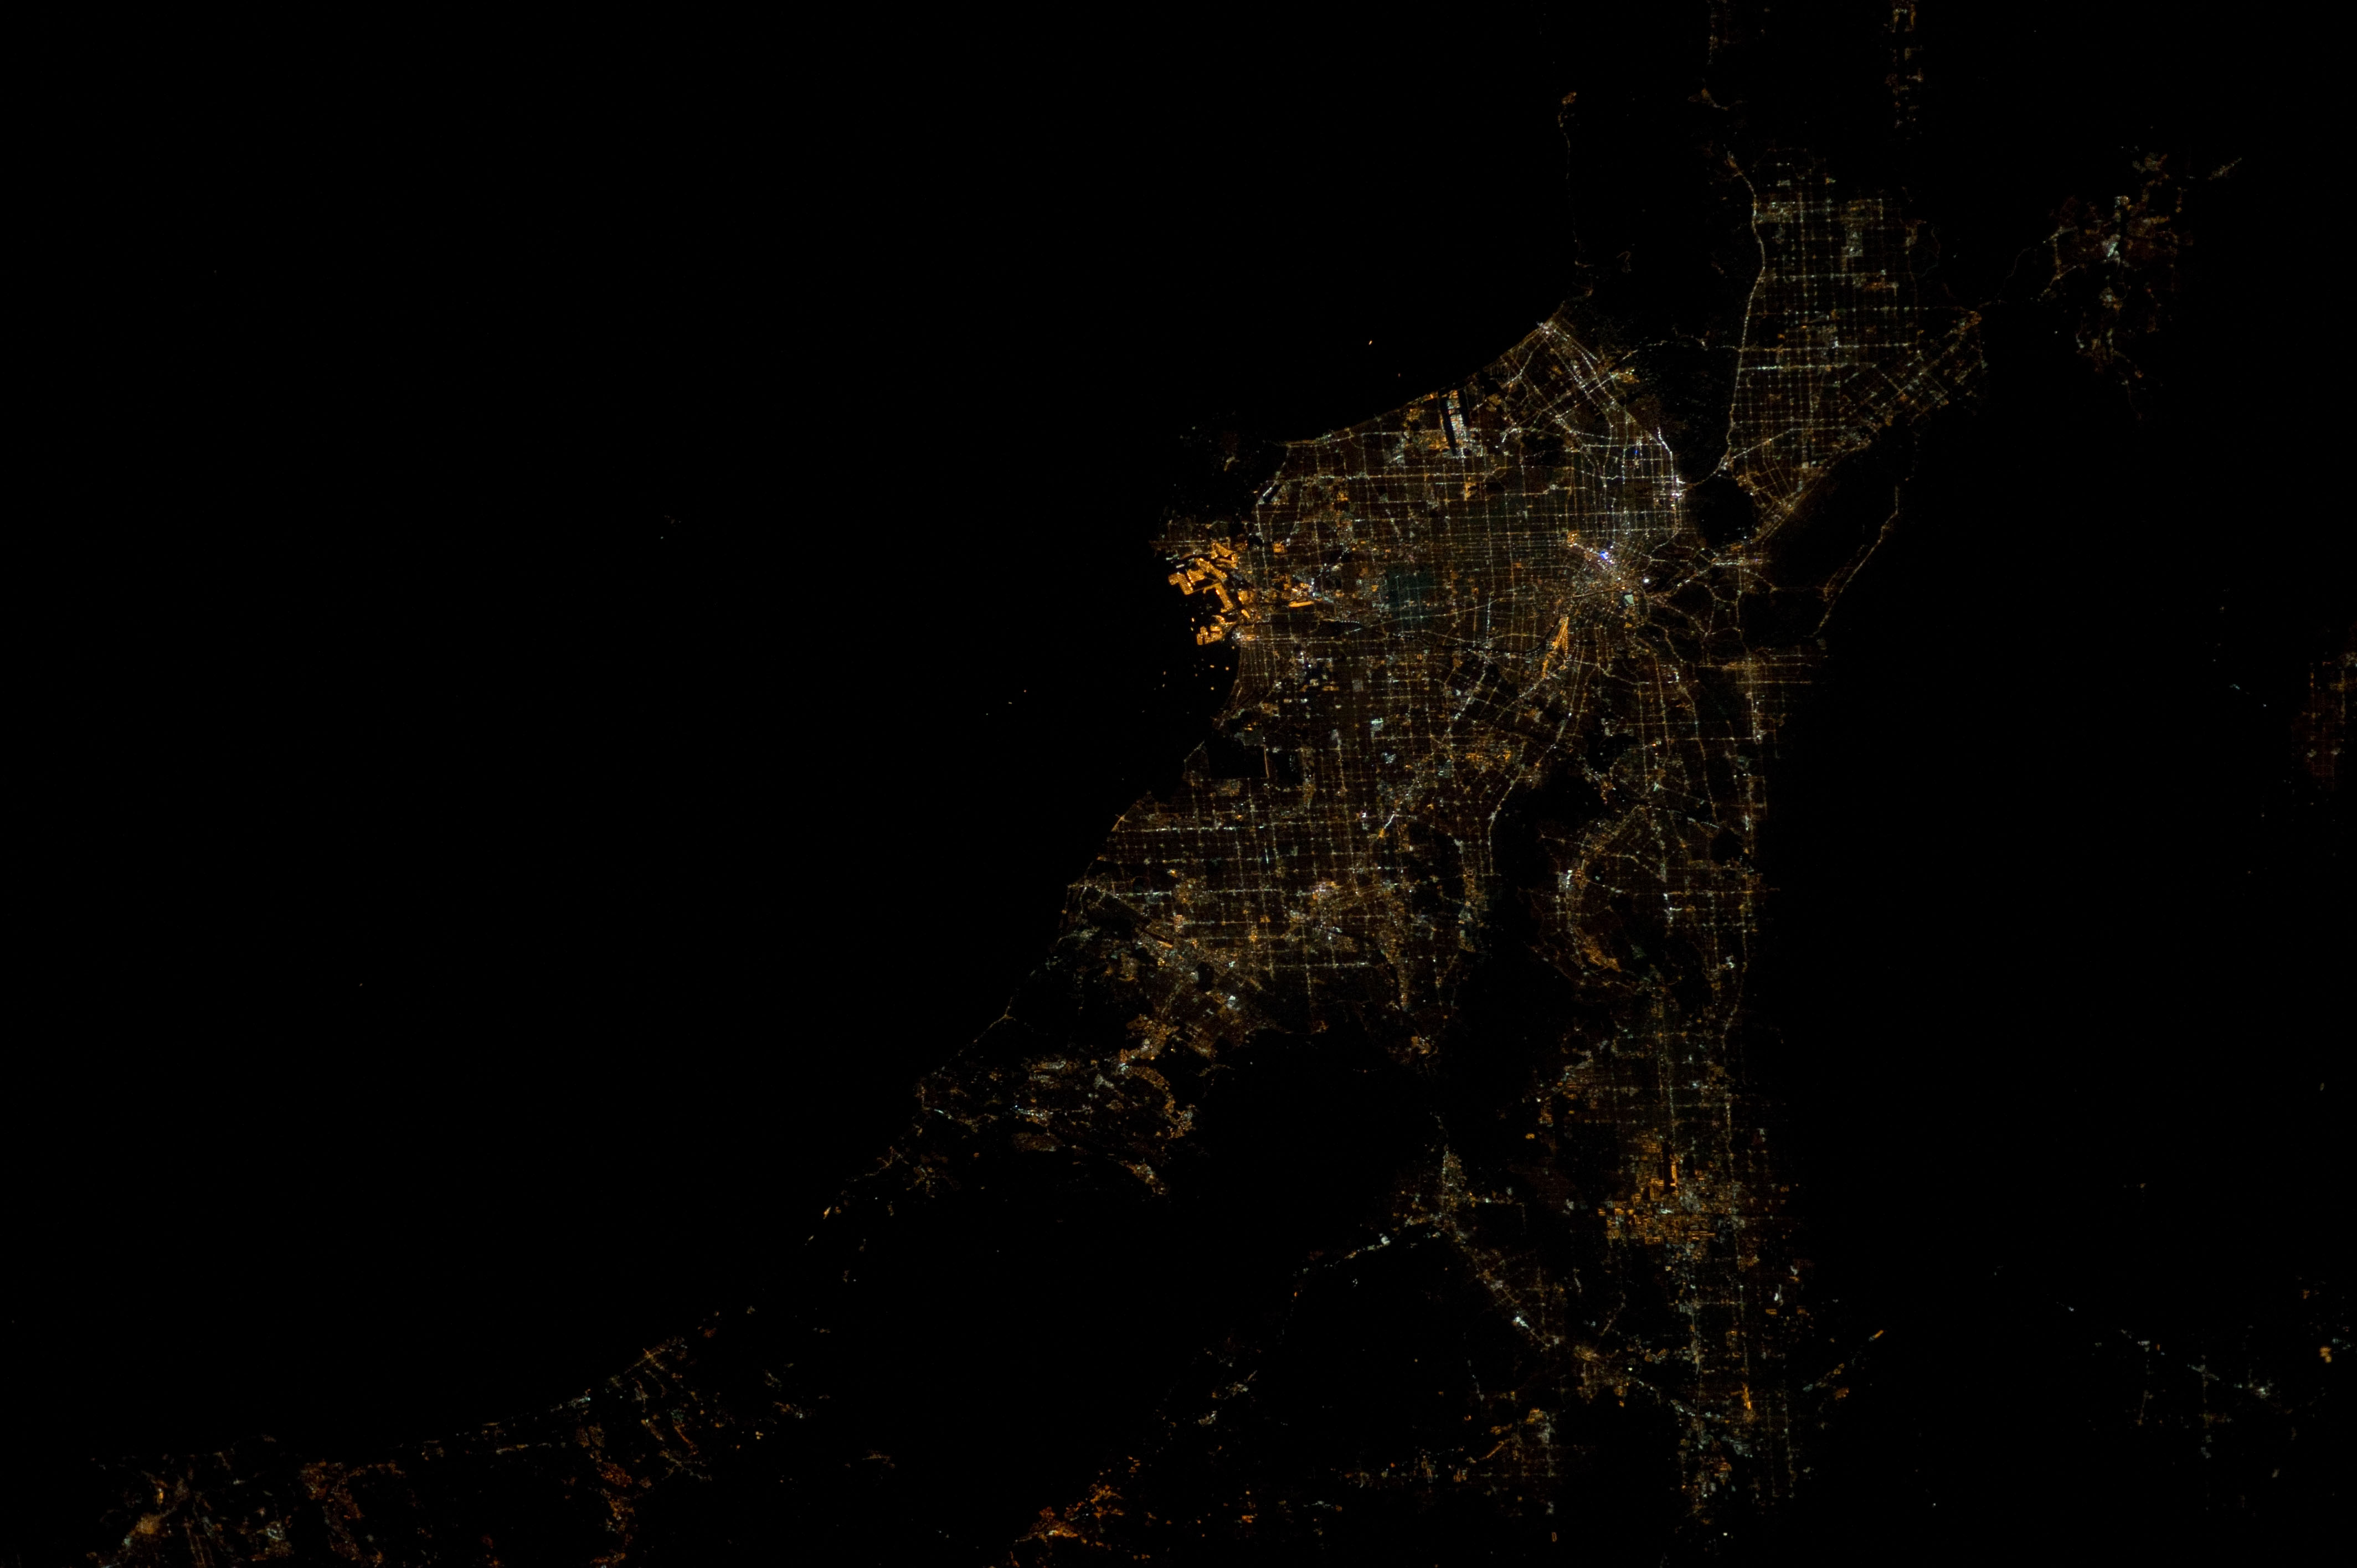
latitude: 33.8
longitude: -118.3
